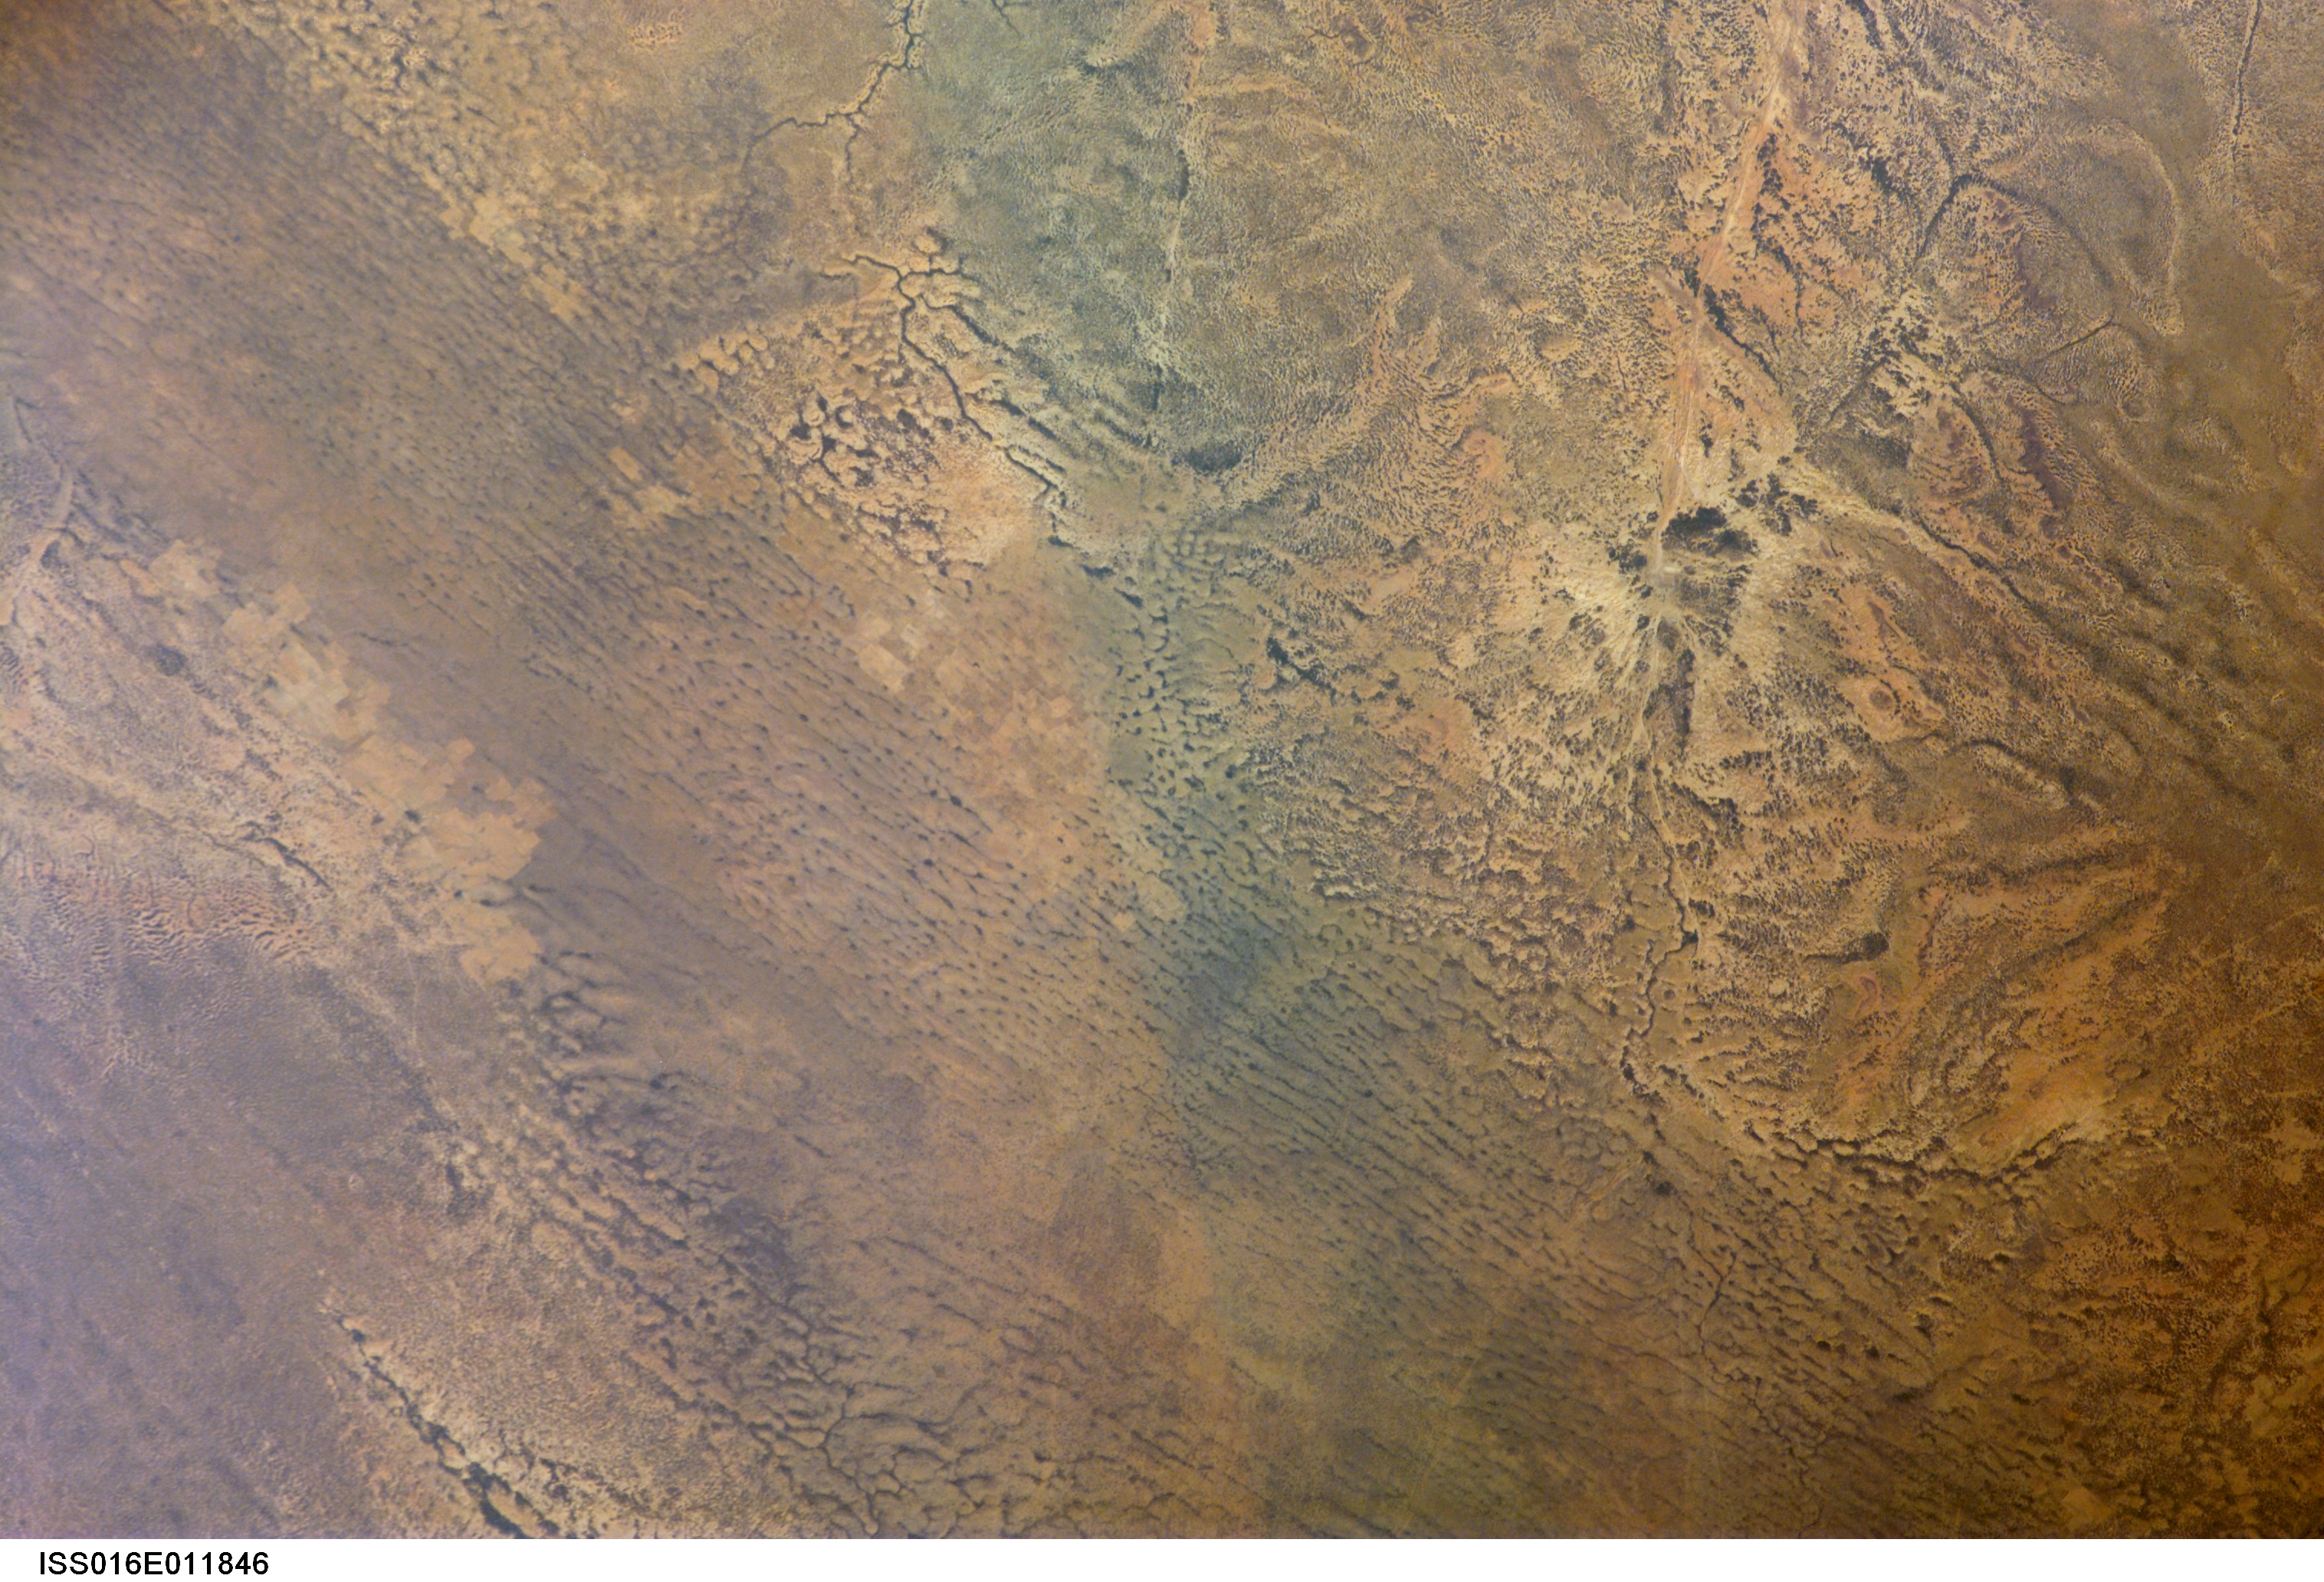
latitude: 15.0
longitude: -6.4
